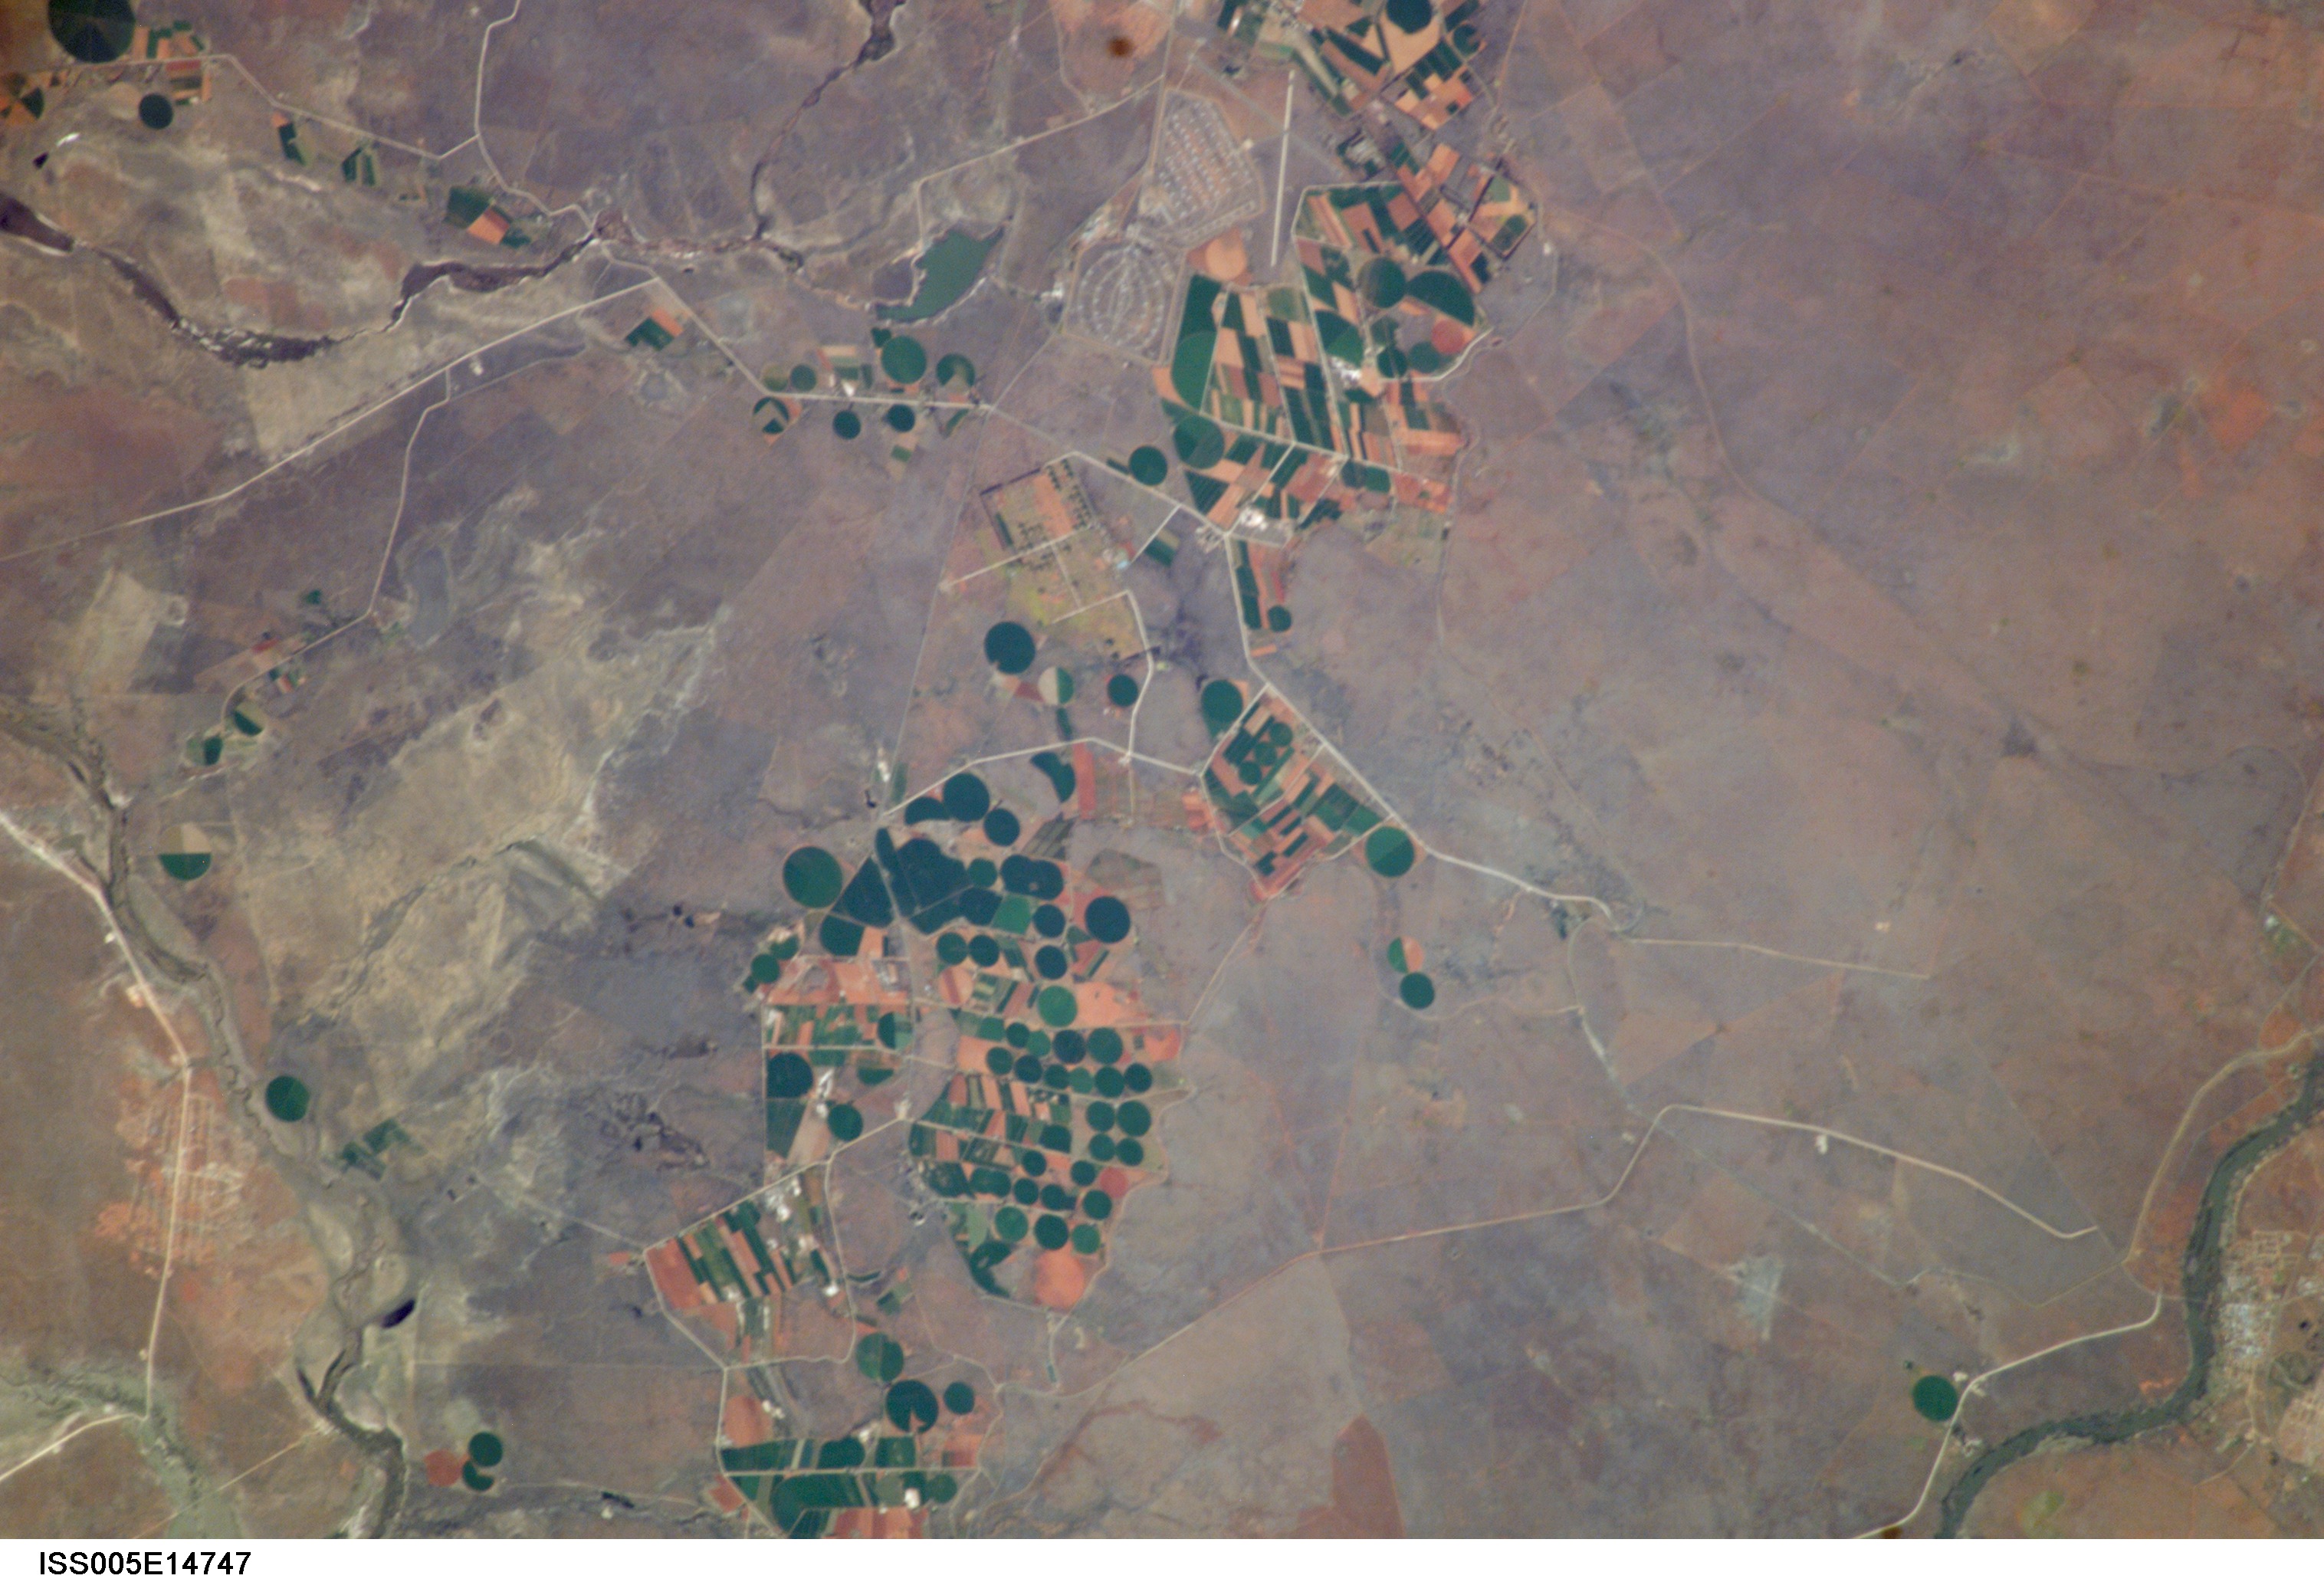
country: REPUBLIC SOUTH AFRICA
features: S. AFRICA, N.W. OF WARRENTON CY., AGR.,HART R., JAN KEMPDORP CY., NORTHERN CAPE PROV., NORTH WEST PROV., SOUTH AFRICA, VAALHARTS IRRIGATION SCHEME, AGR.,JAN KEMPDORP CY.
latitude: -28.0
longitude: 24.8
